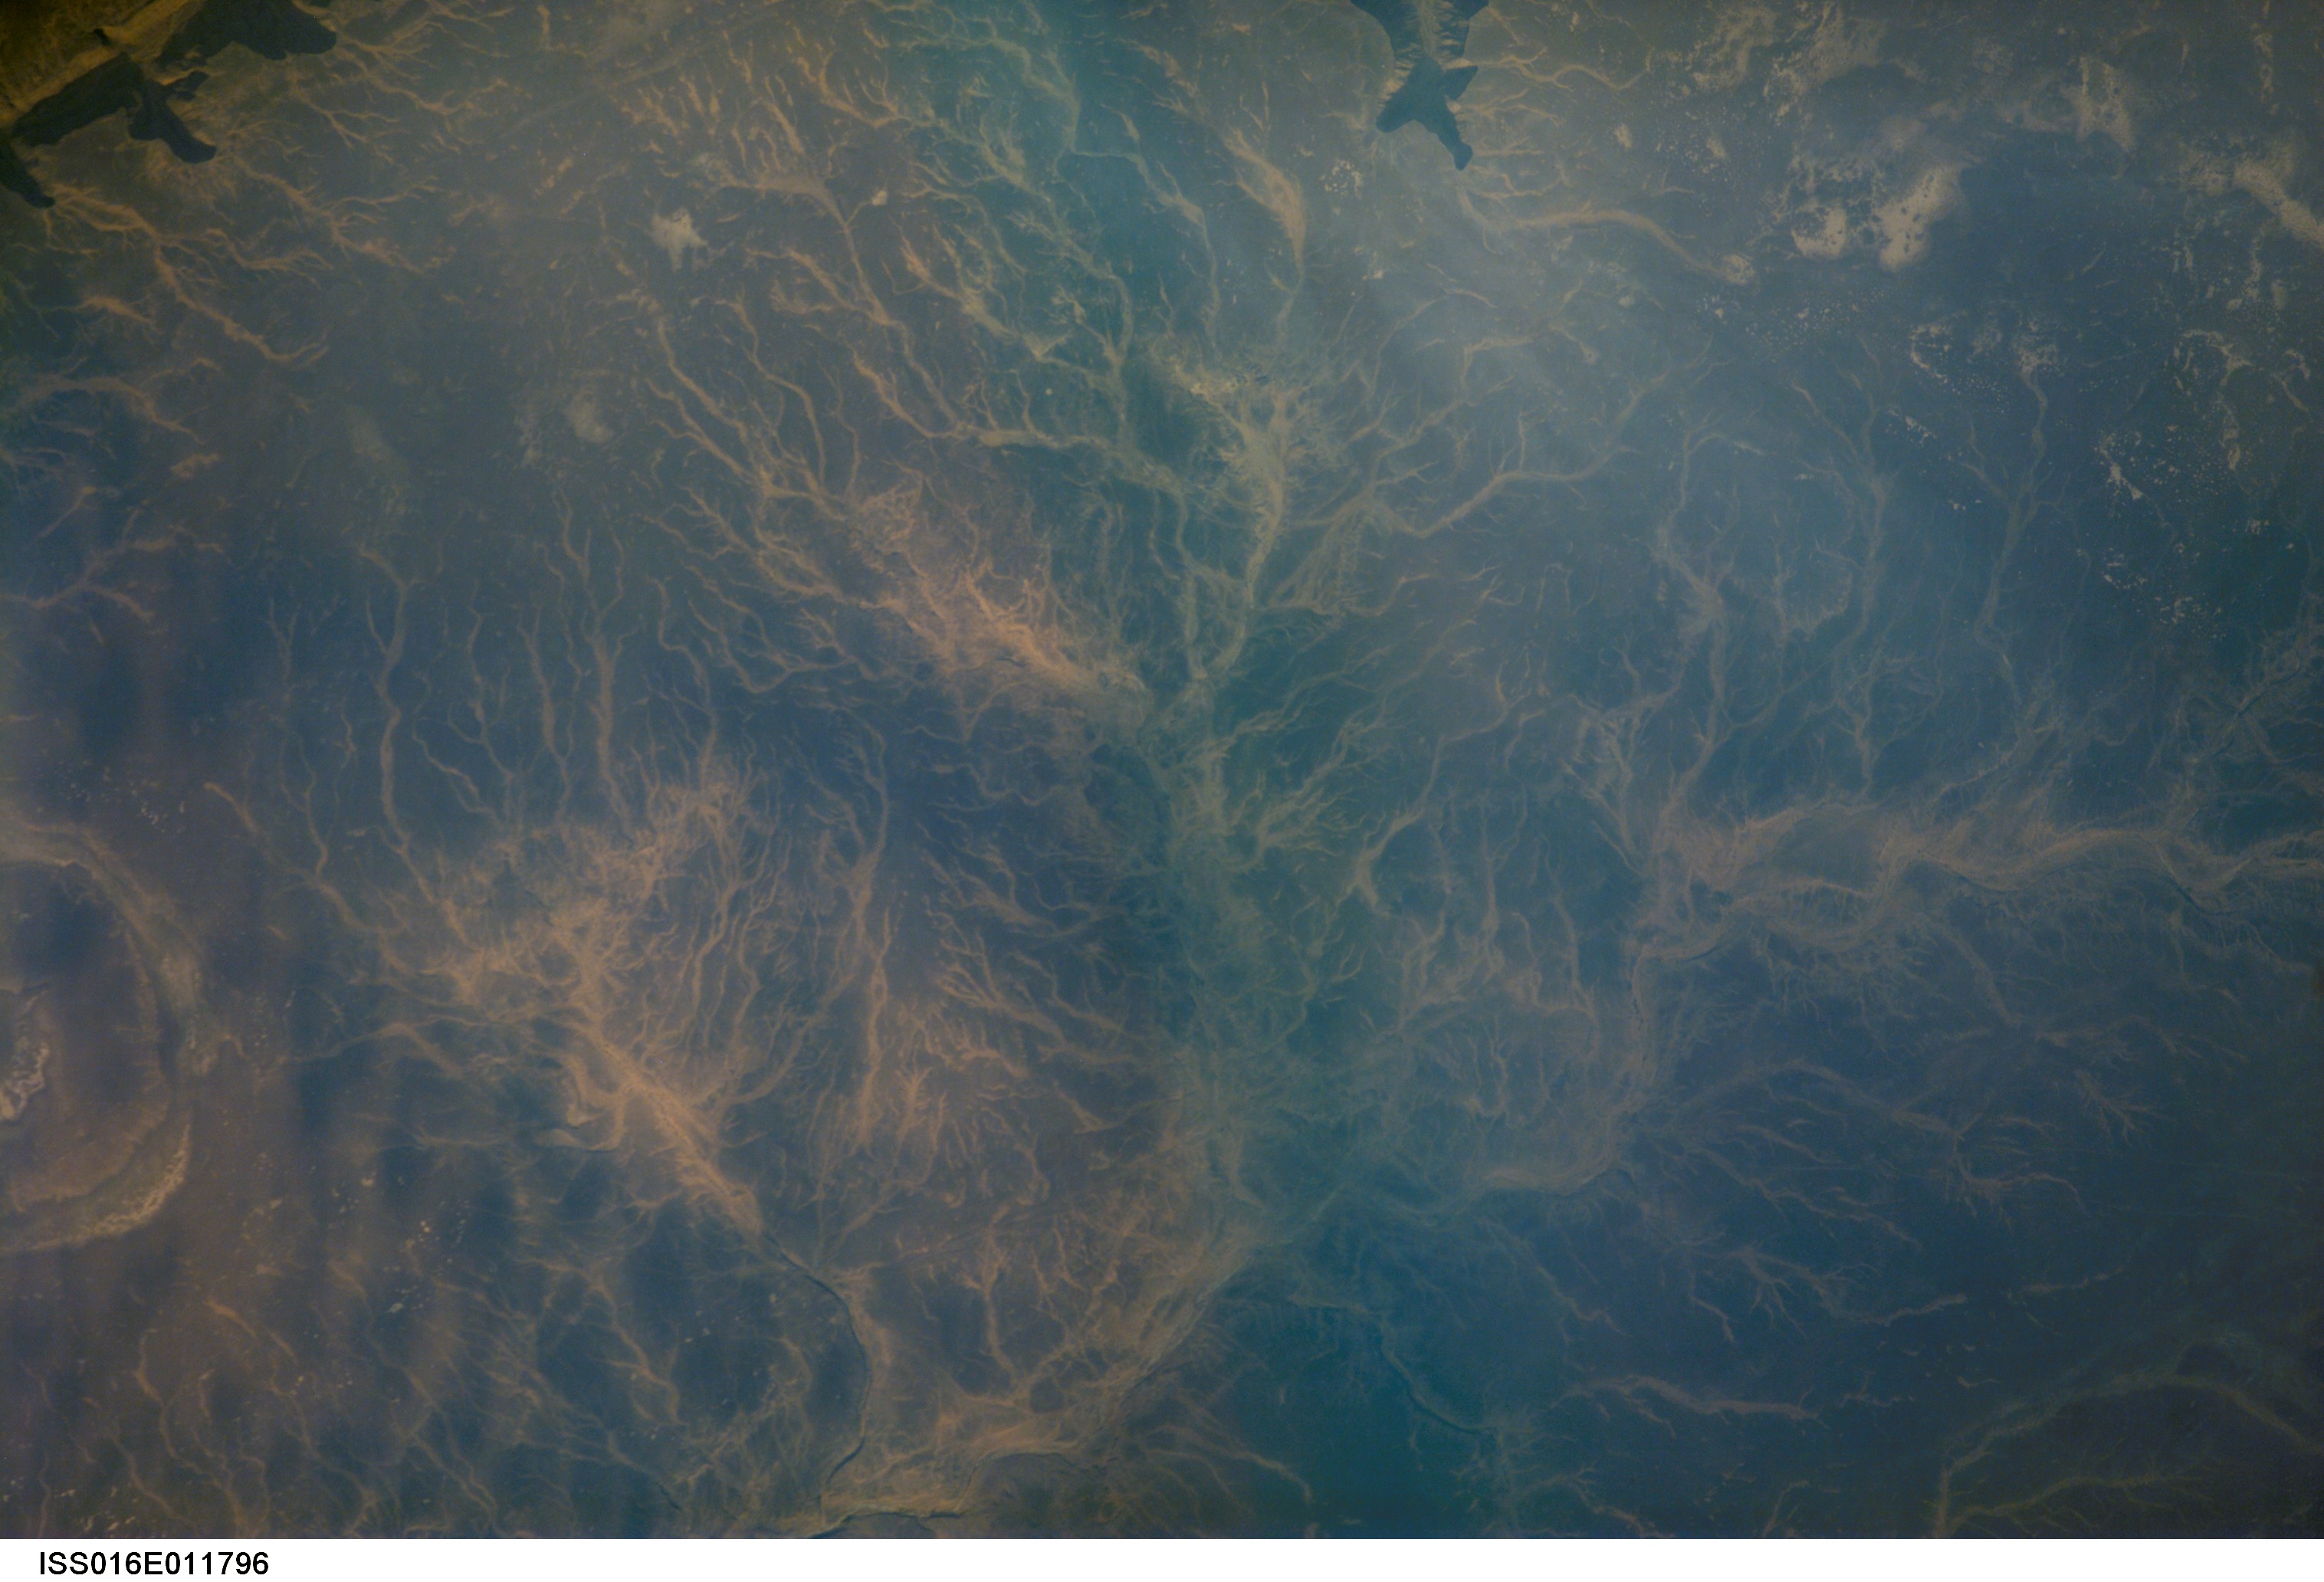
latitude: 20.9
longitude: -11.9
